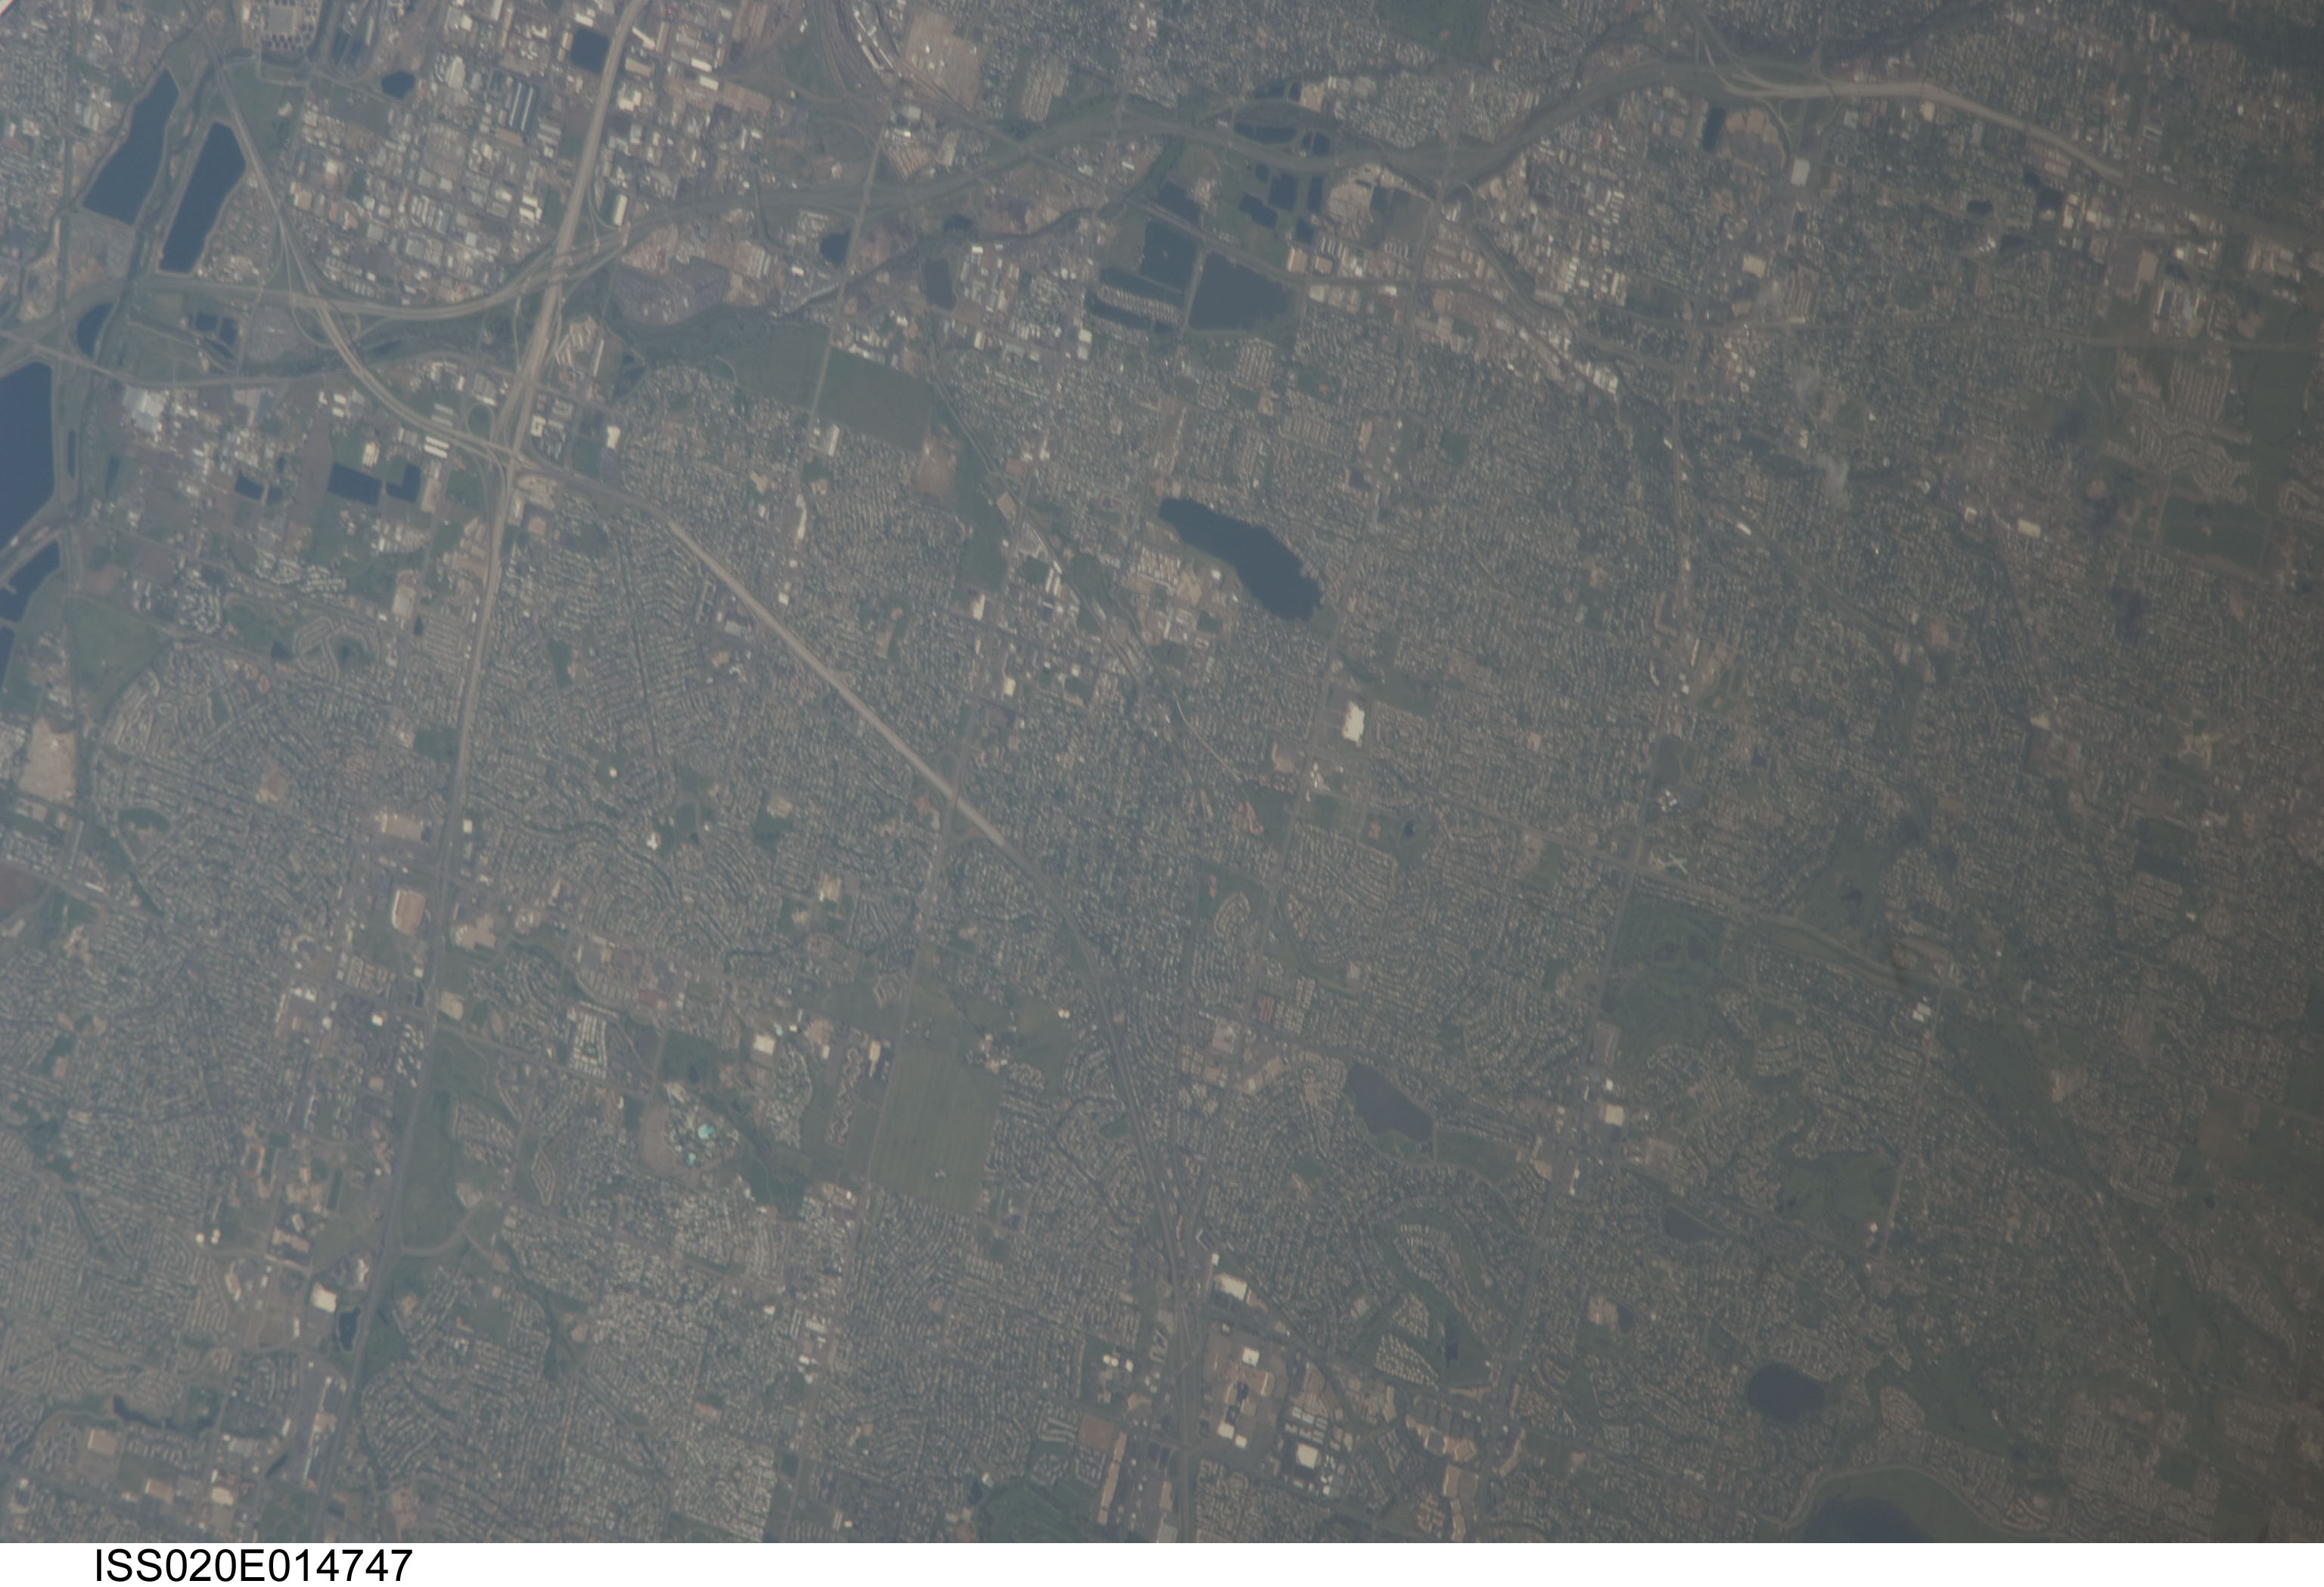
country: USA-COLORADO
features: CAT LAKE,HIDDEN LAKE,MILLER RESERVOIR,WESTMINSTER,SOUTH PLATTE RIVER
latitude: 39.8
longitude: -105.0
